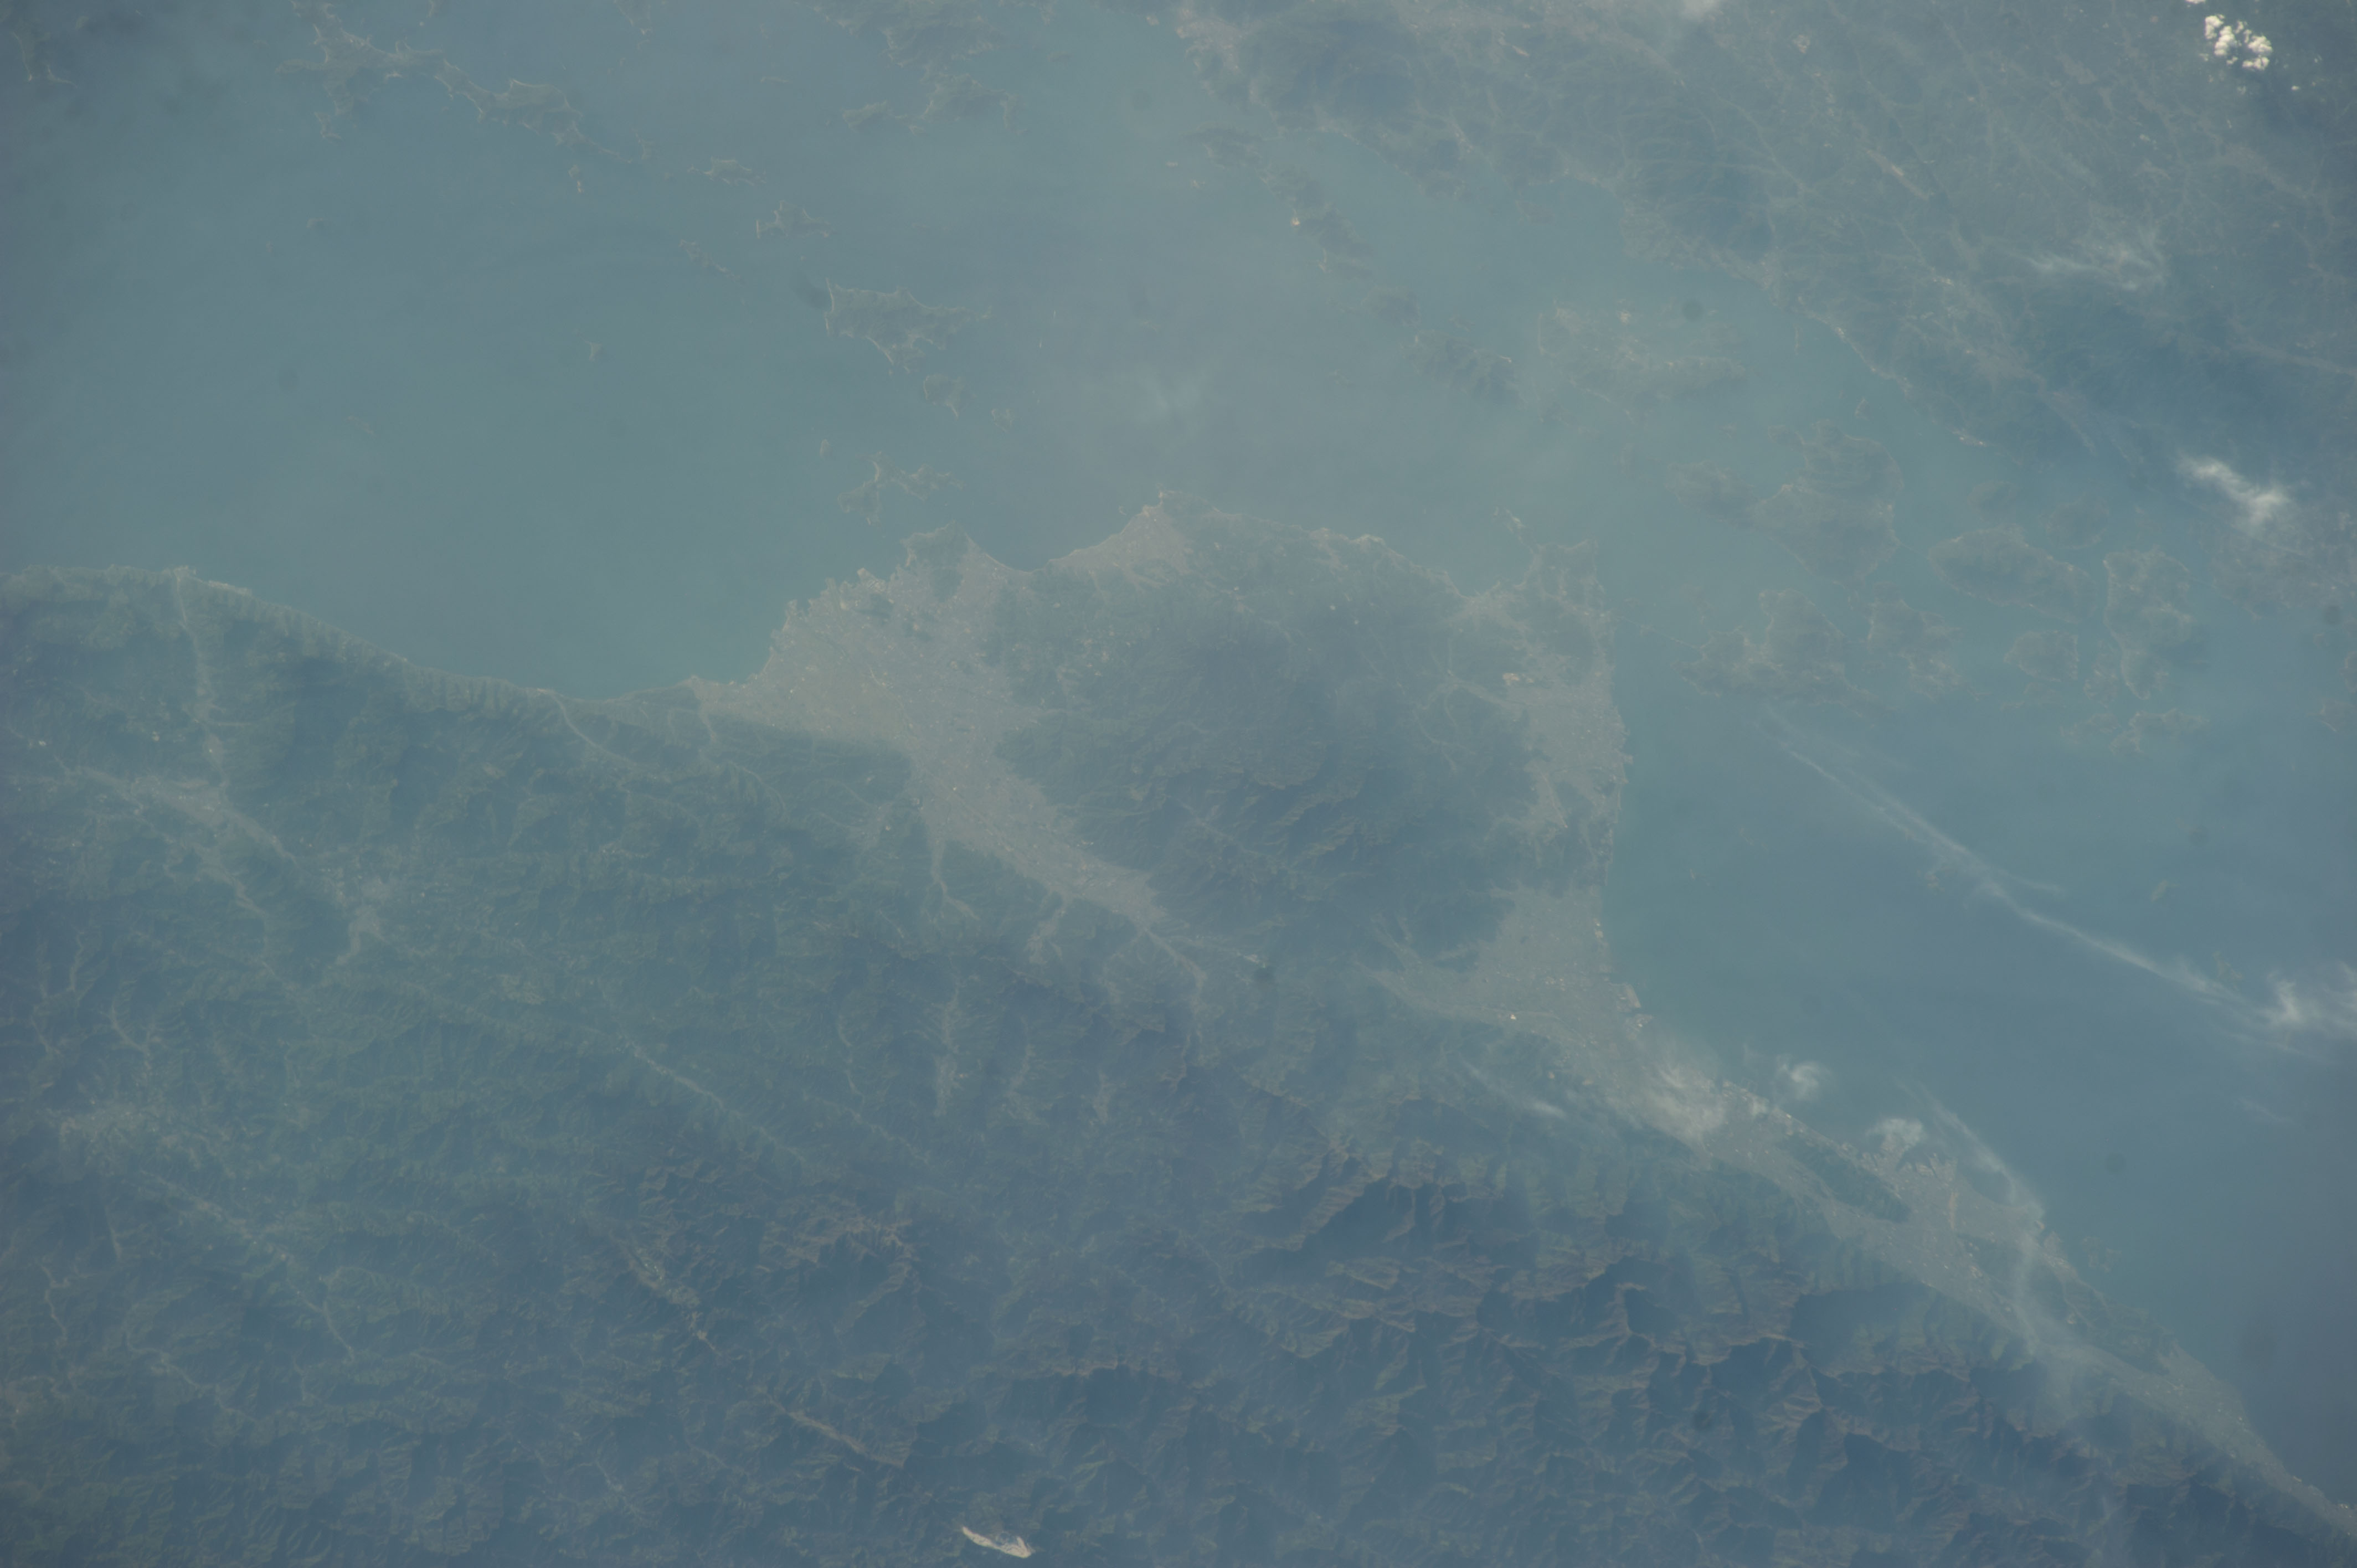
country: JAPAN
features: EHIME PREFECTURE, MATSUYAMA, SETO INLAND SEA, NAKAJIMA ISLAND, OSHIMA, OMISHIMA ISLAND, IMABARI
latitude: 33.9
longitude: 132.9
